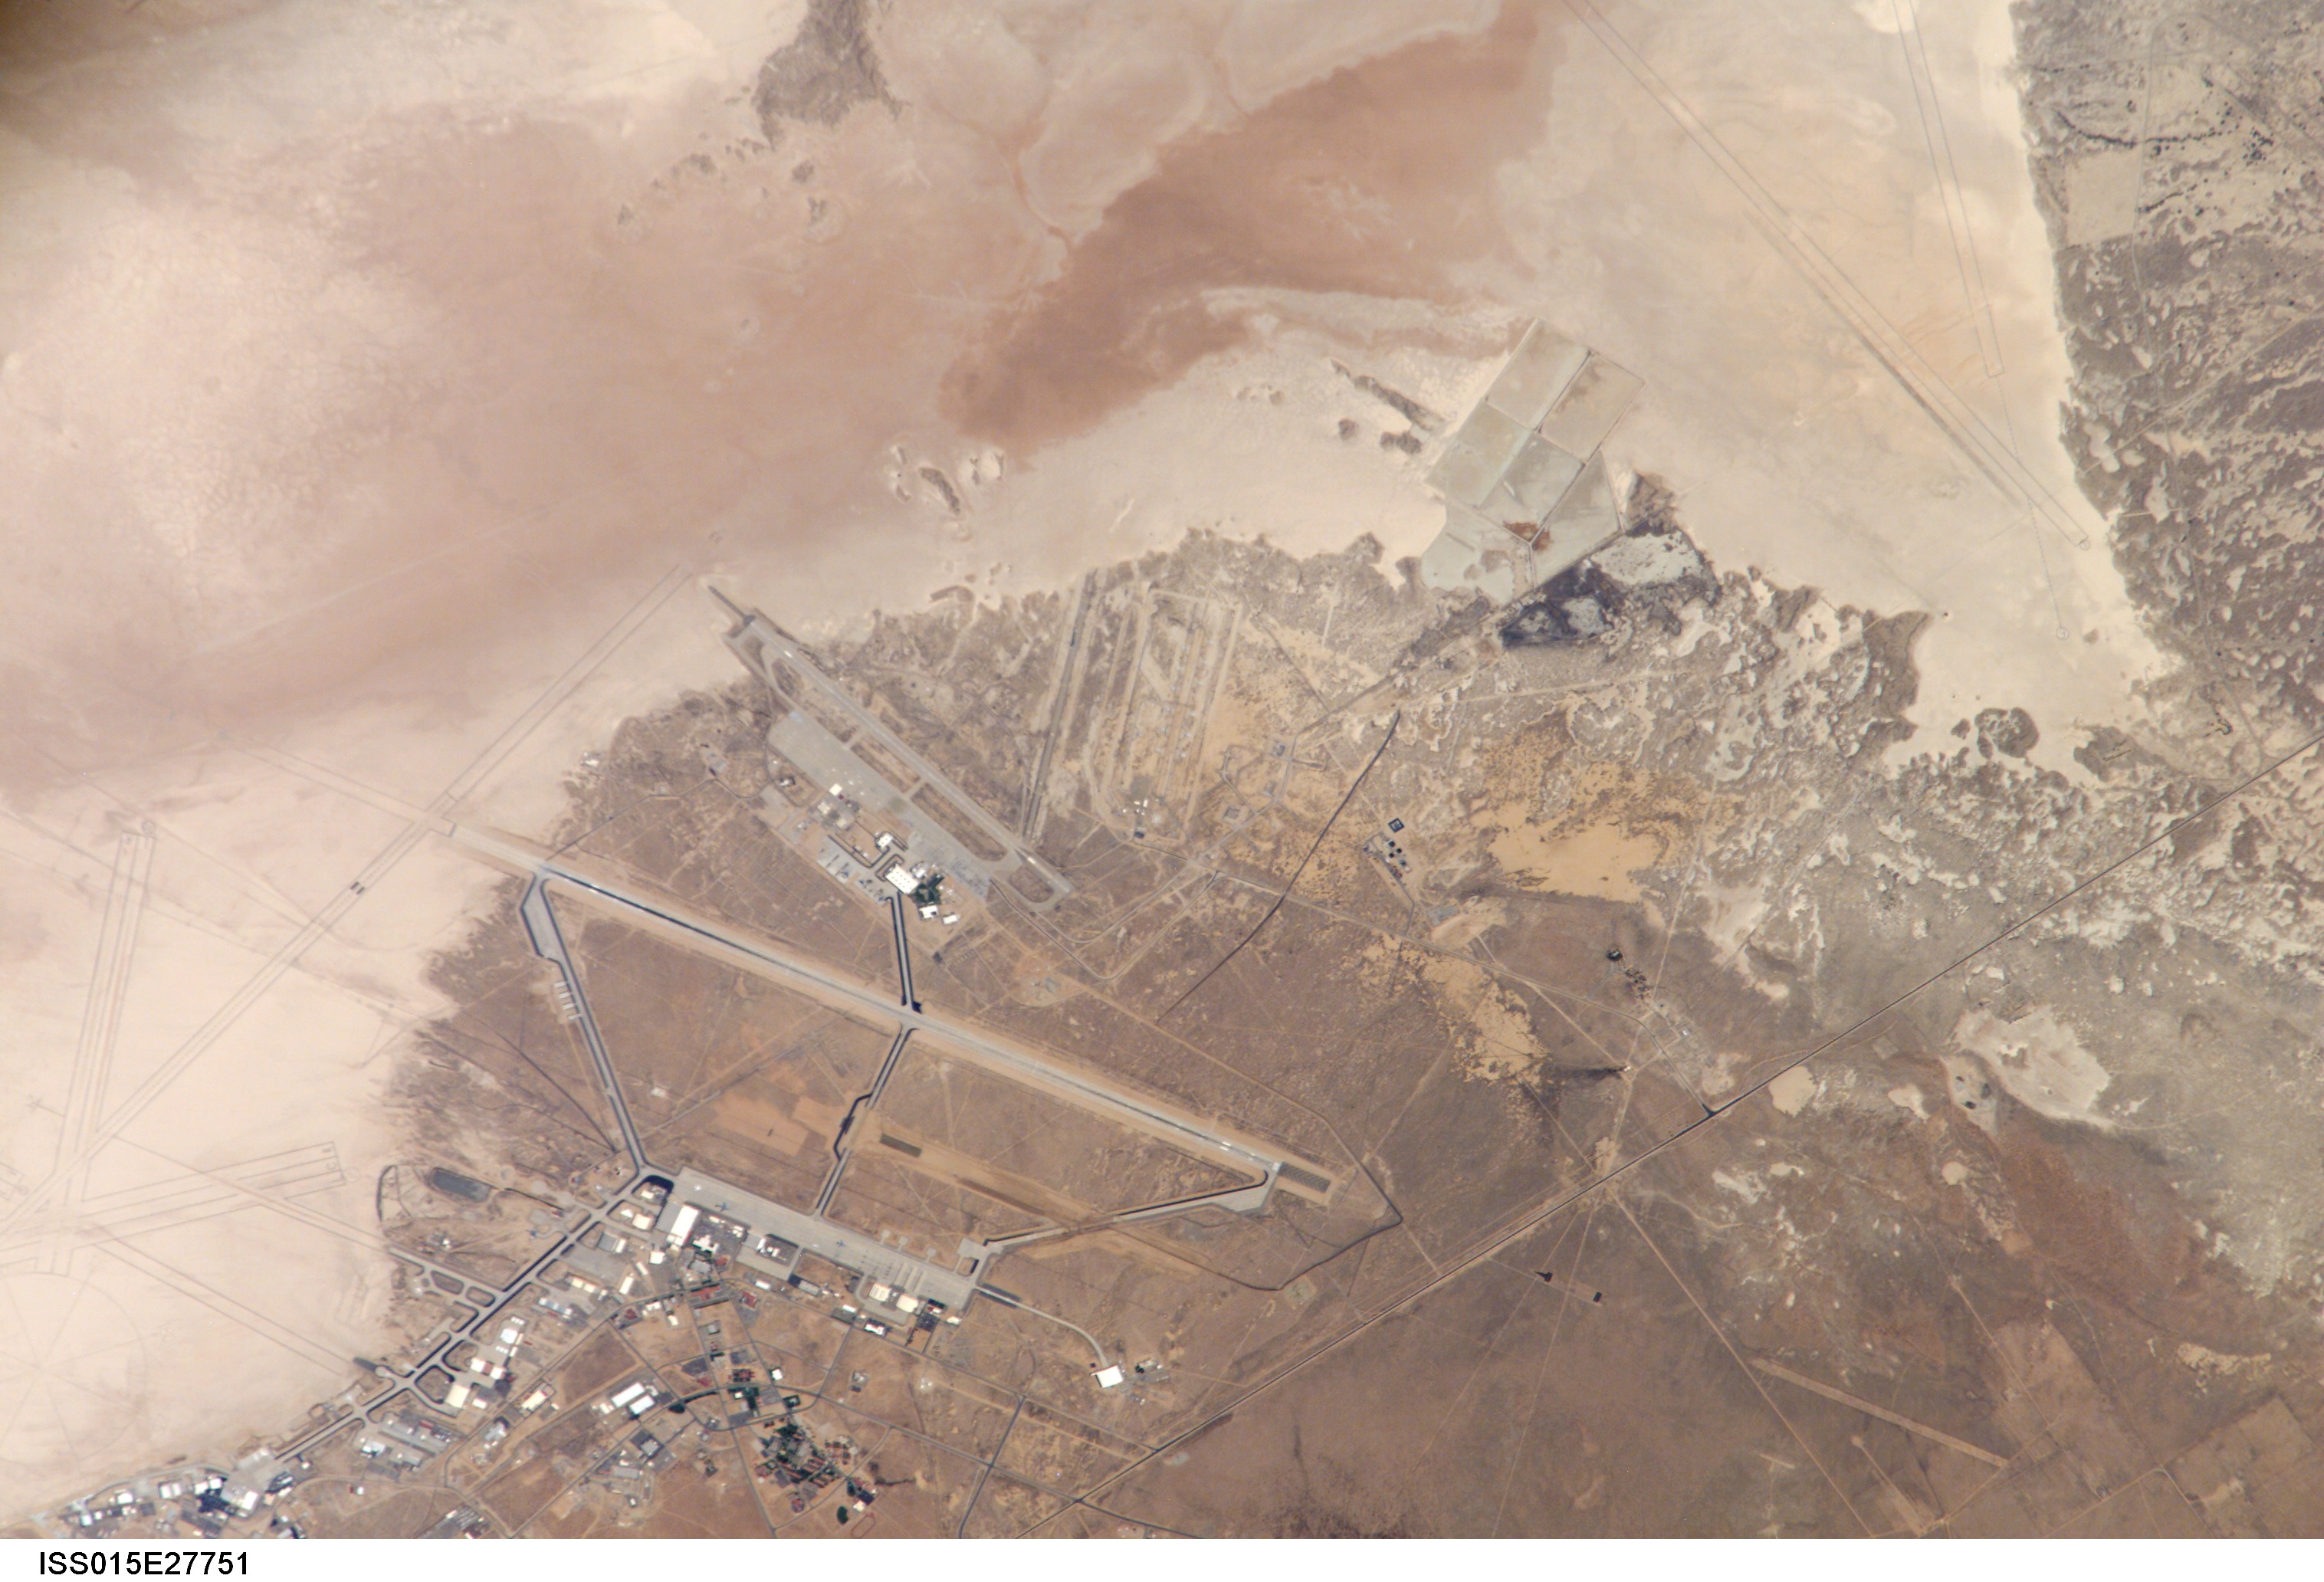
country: USA-CALIFORNIA
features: SOUTH BASE, EDWARDS AFB
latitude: 34.9
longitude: -117.9
